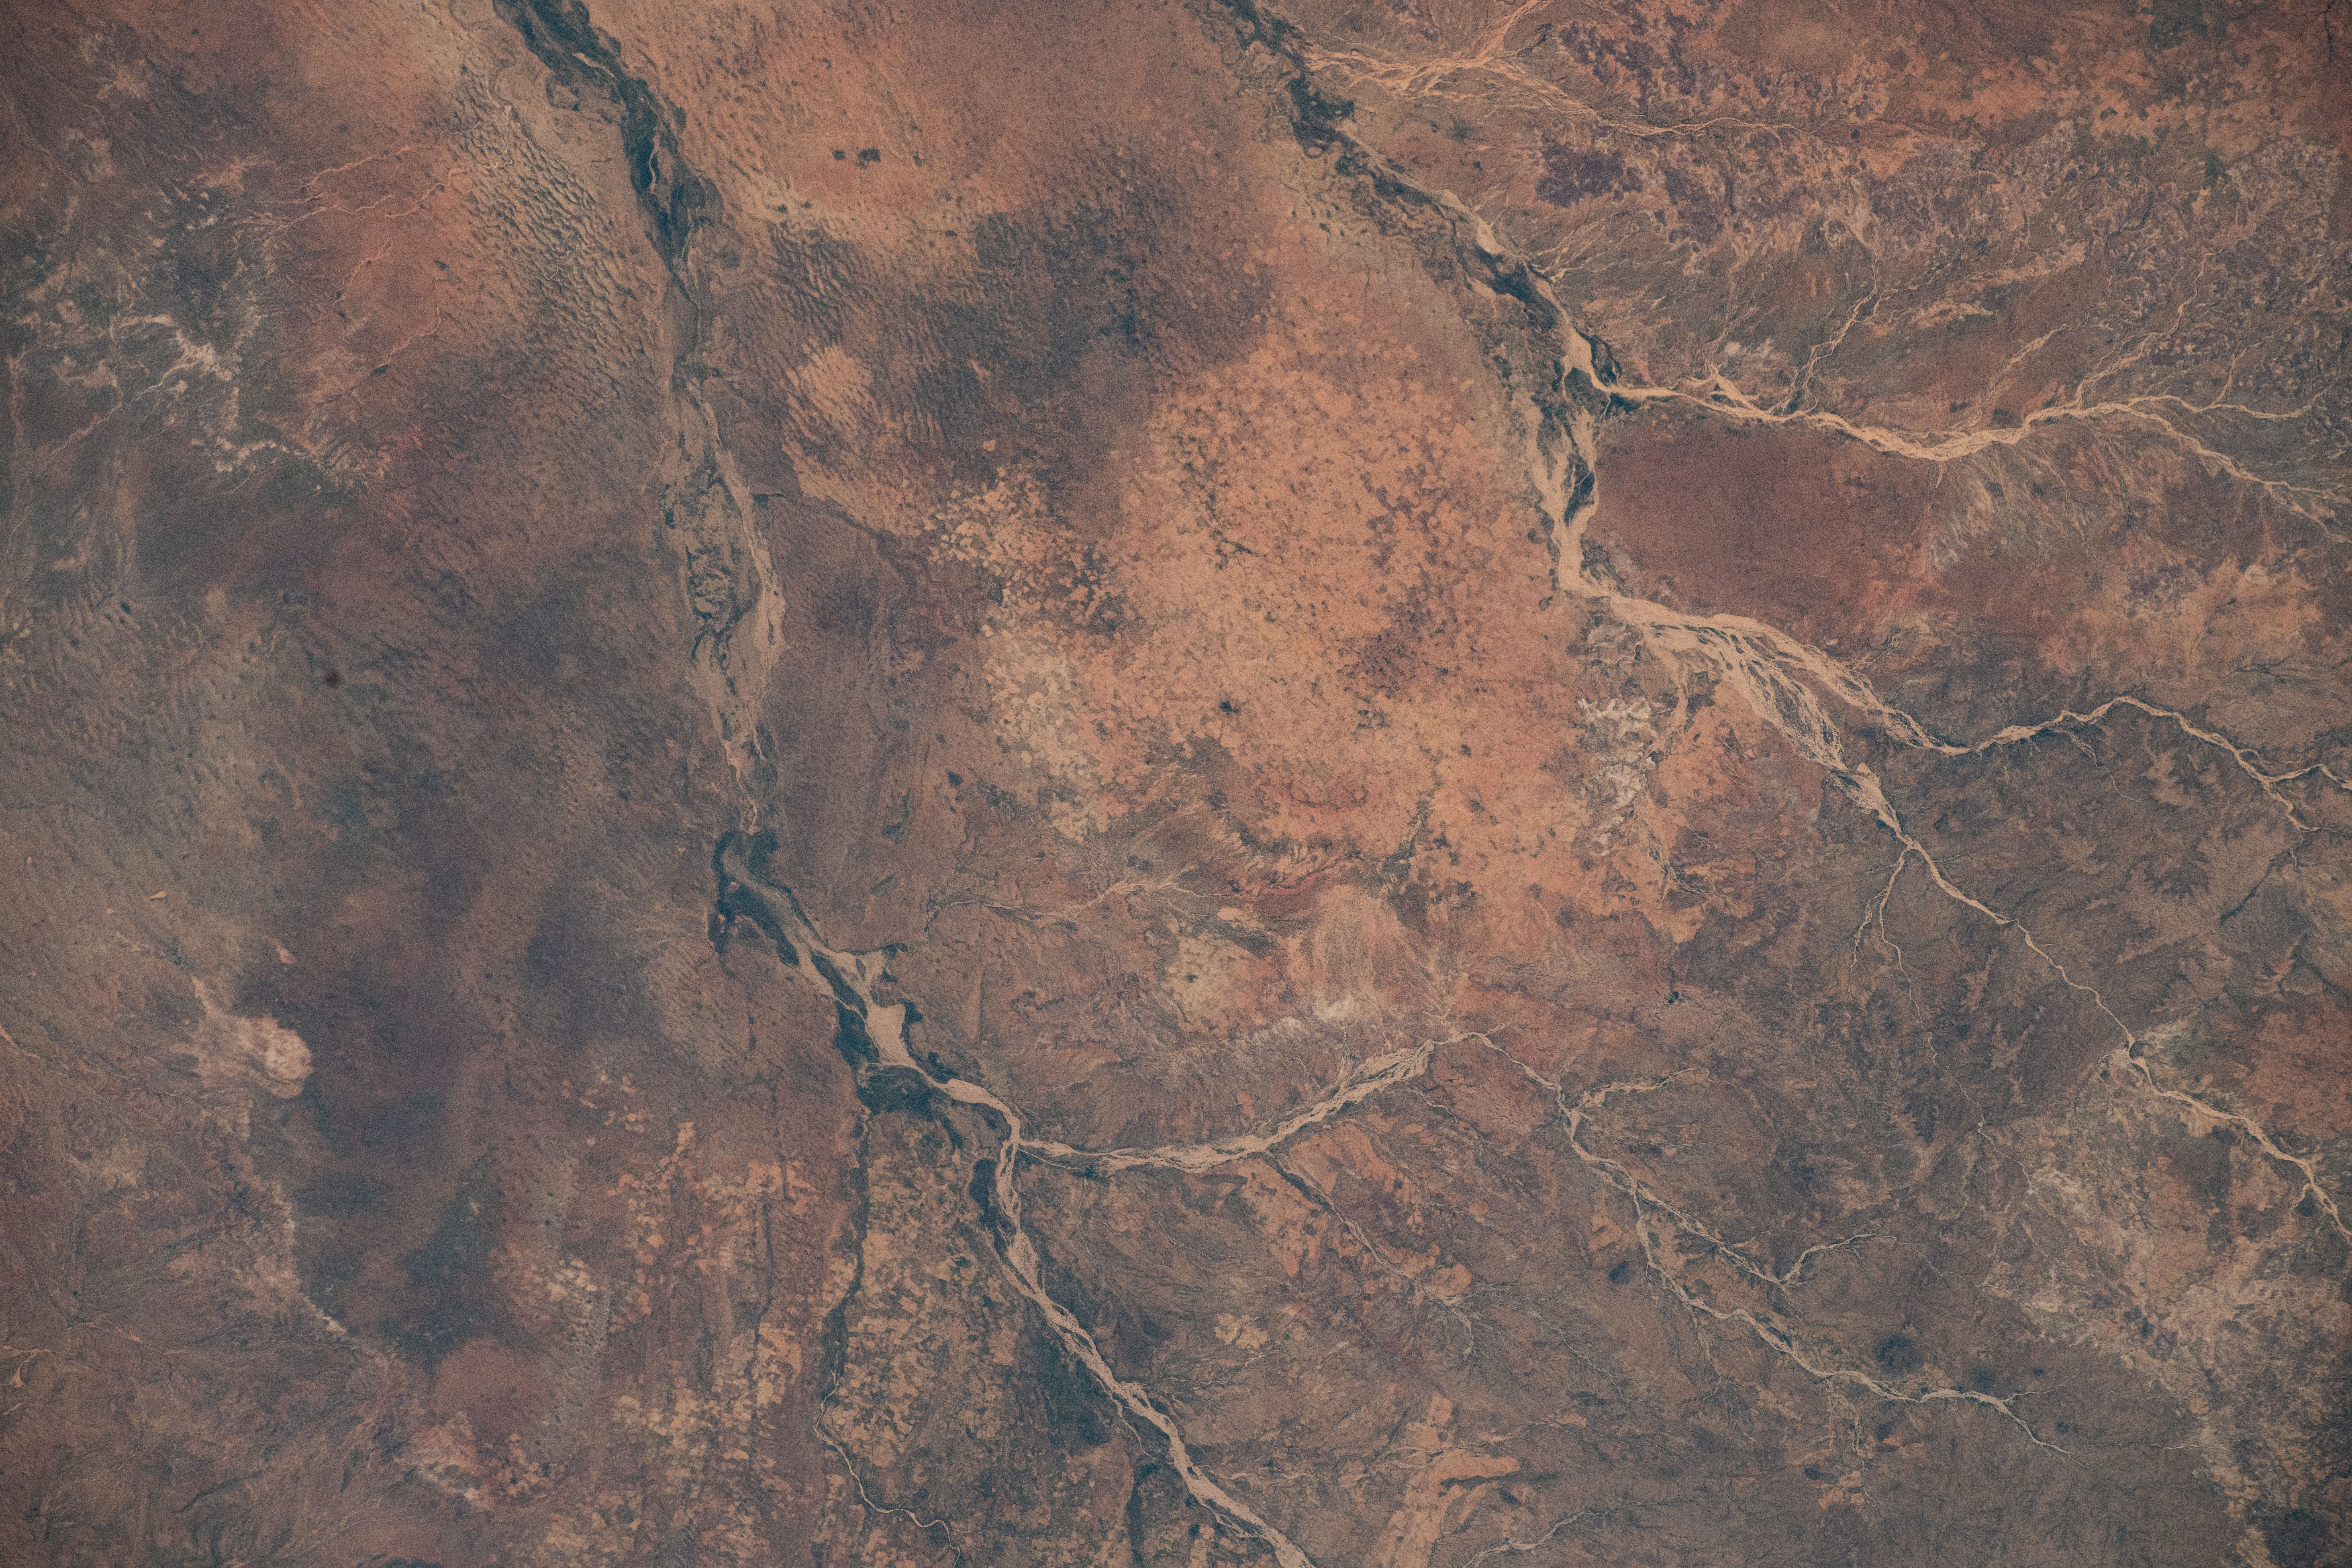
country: SUDAN
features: QAWZ NAI, YUNIS, DAYM QARAD, ANKA
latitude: 14.8
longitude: 24.7
